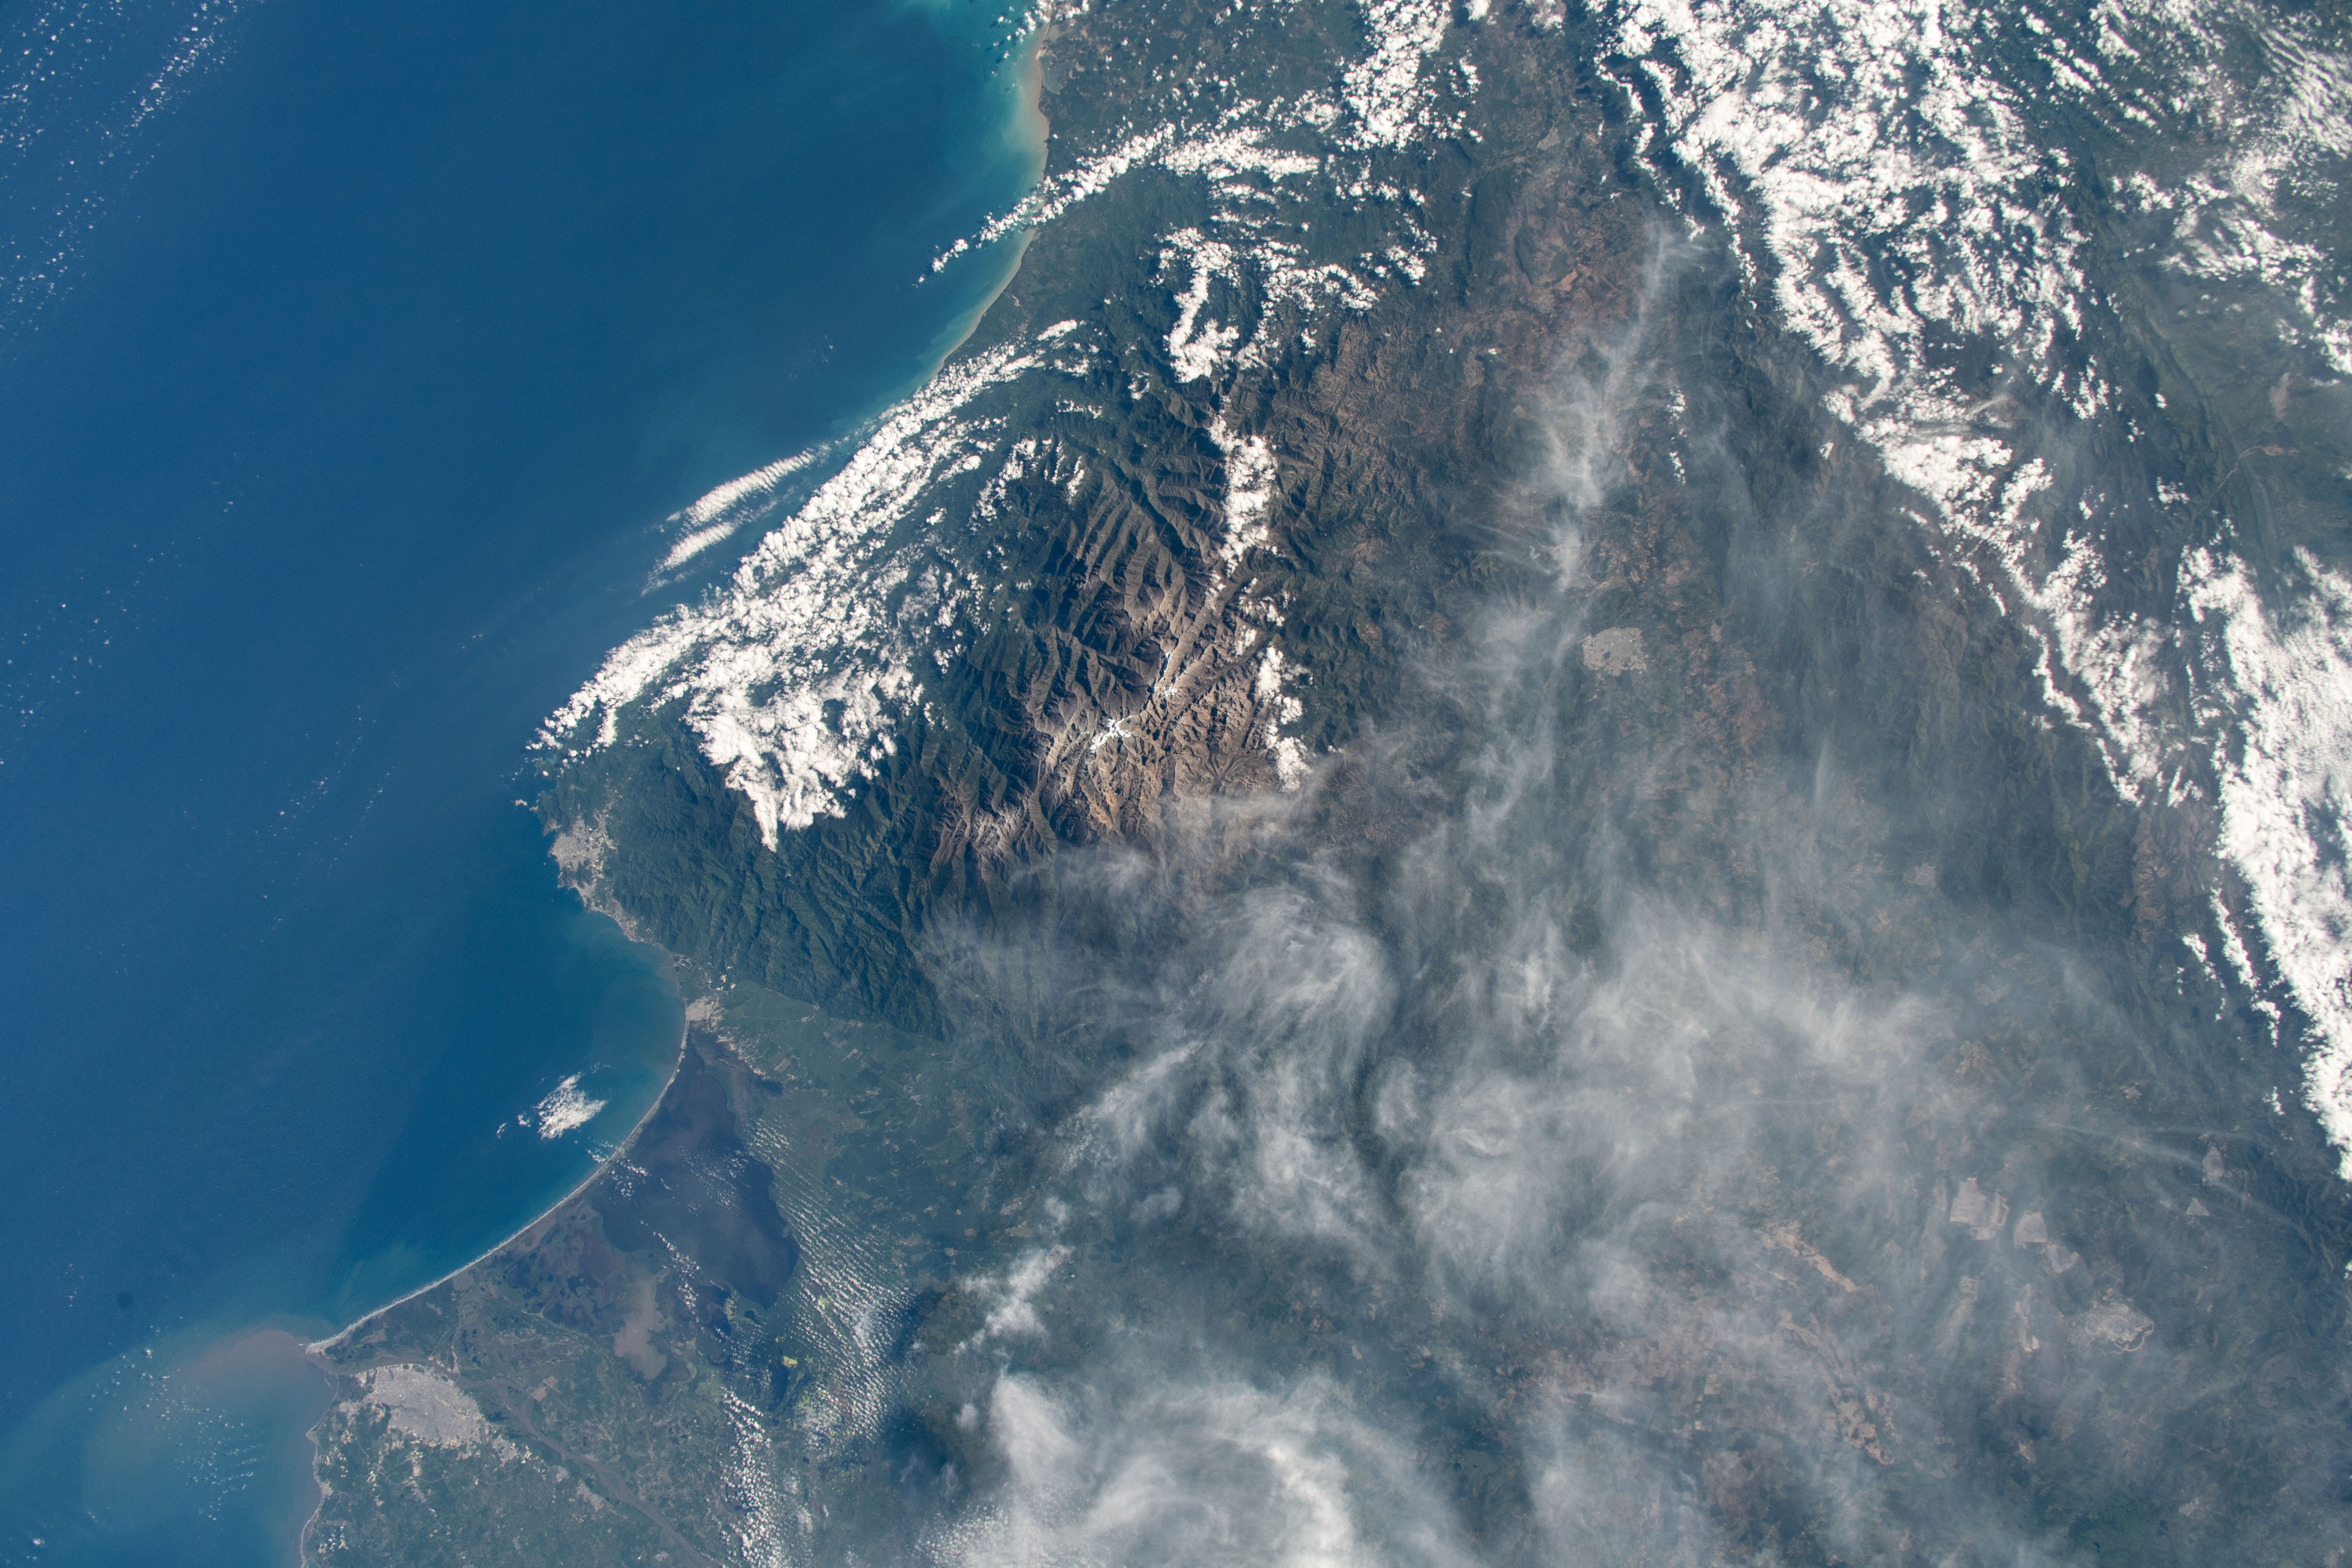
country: COLOMBIA
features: CERRO PINTADO, PICO CRISTOBAL COLON MOUNTAIN, SANTA MARTA
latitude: 10.5
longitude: -73.5
